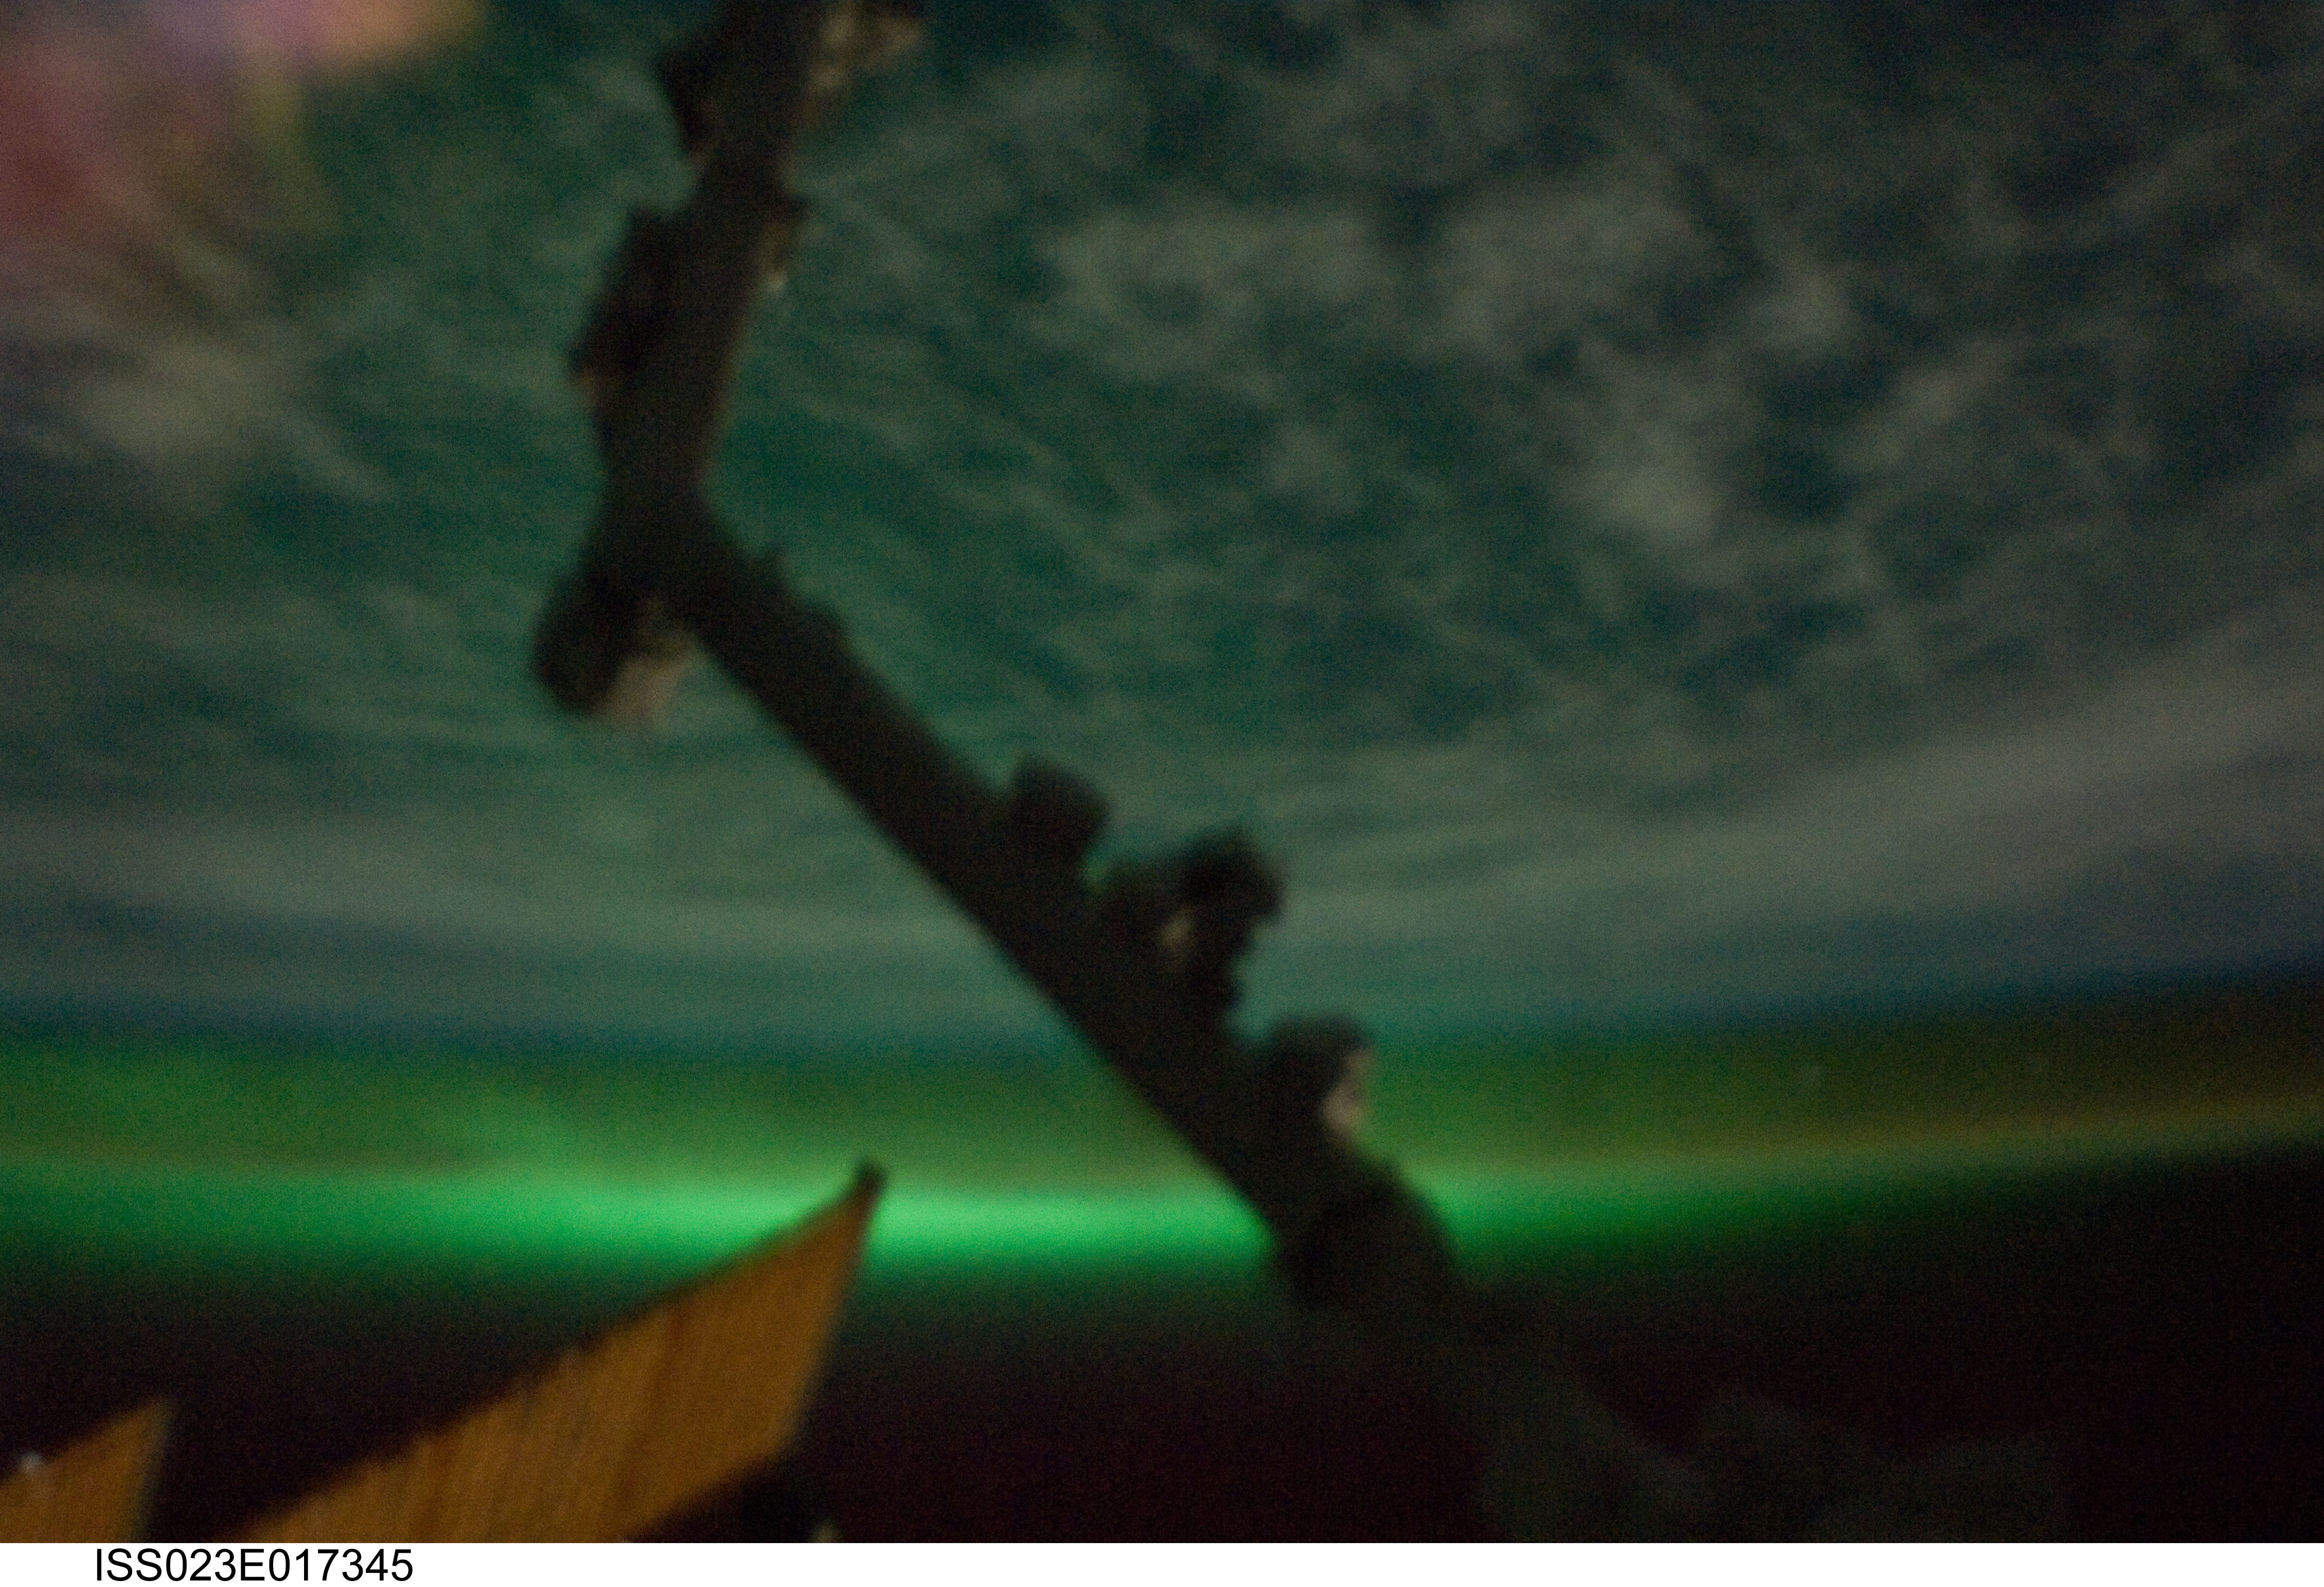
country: PACIFIC OCEAN
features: PAN-AURORA AUSTRALIS, ISS, SOFT
